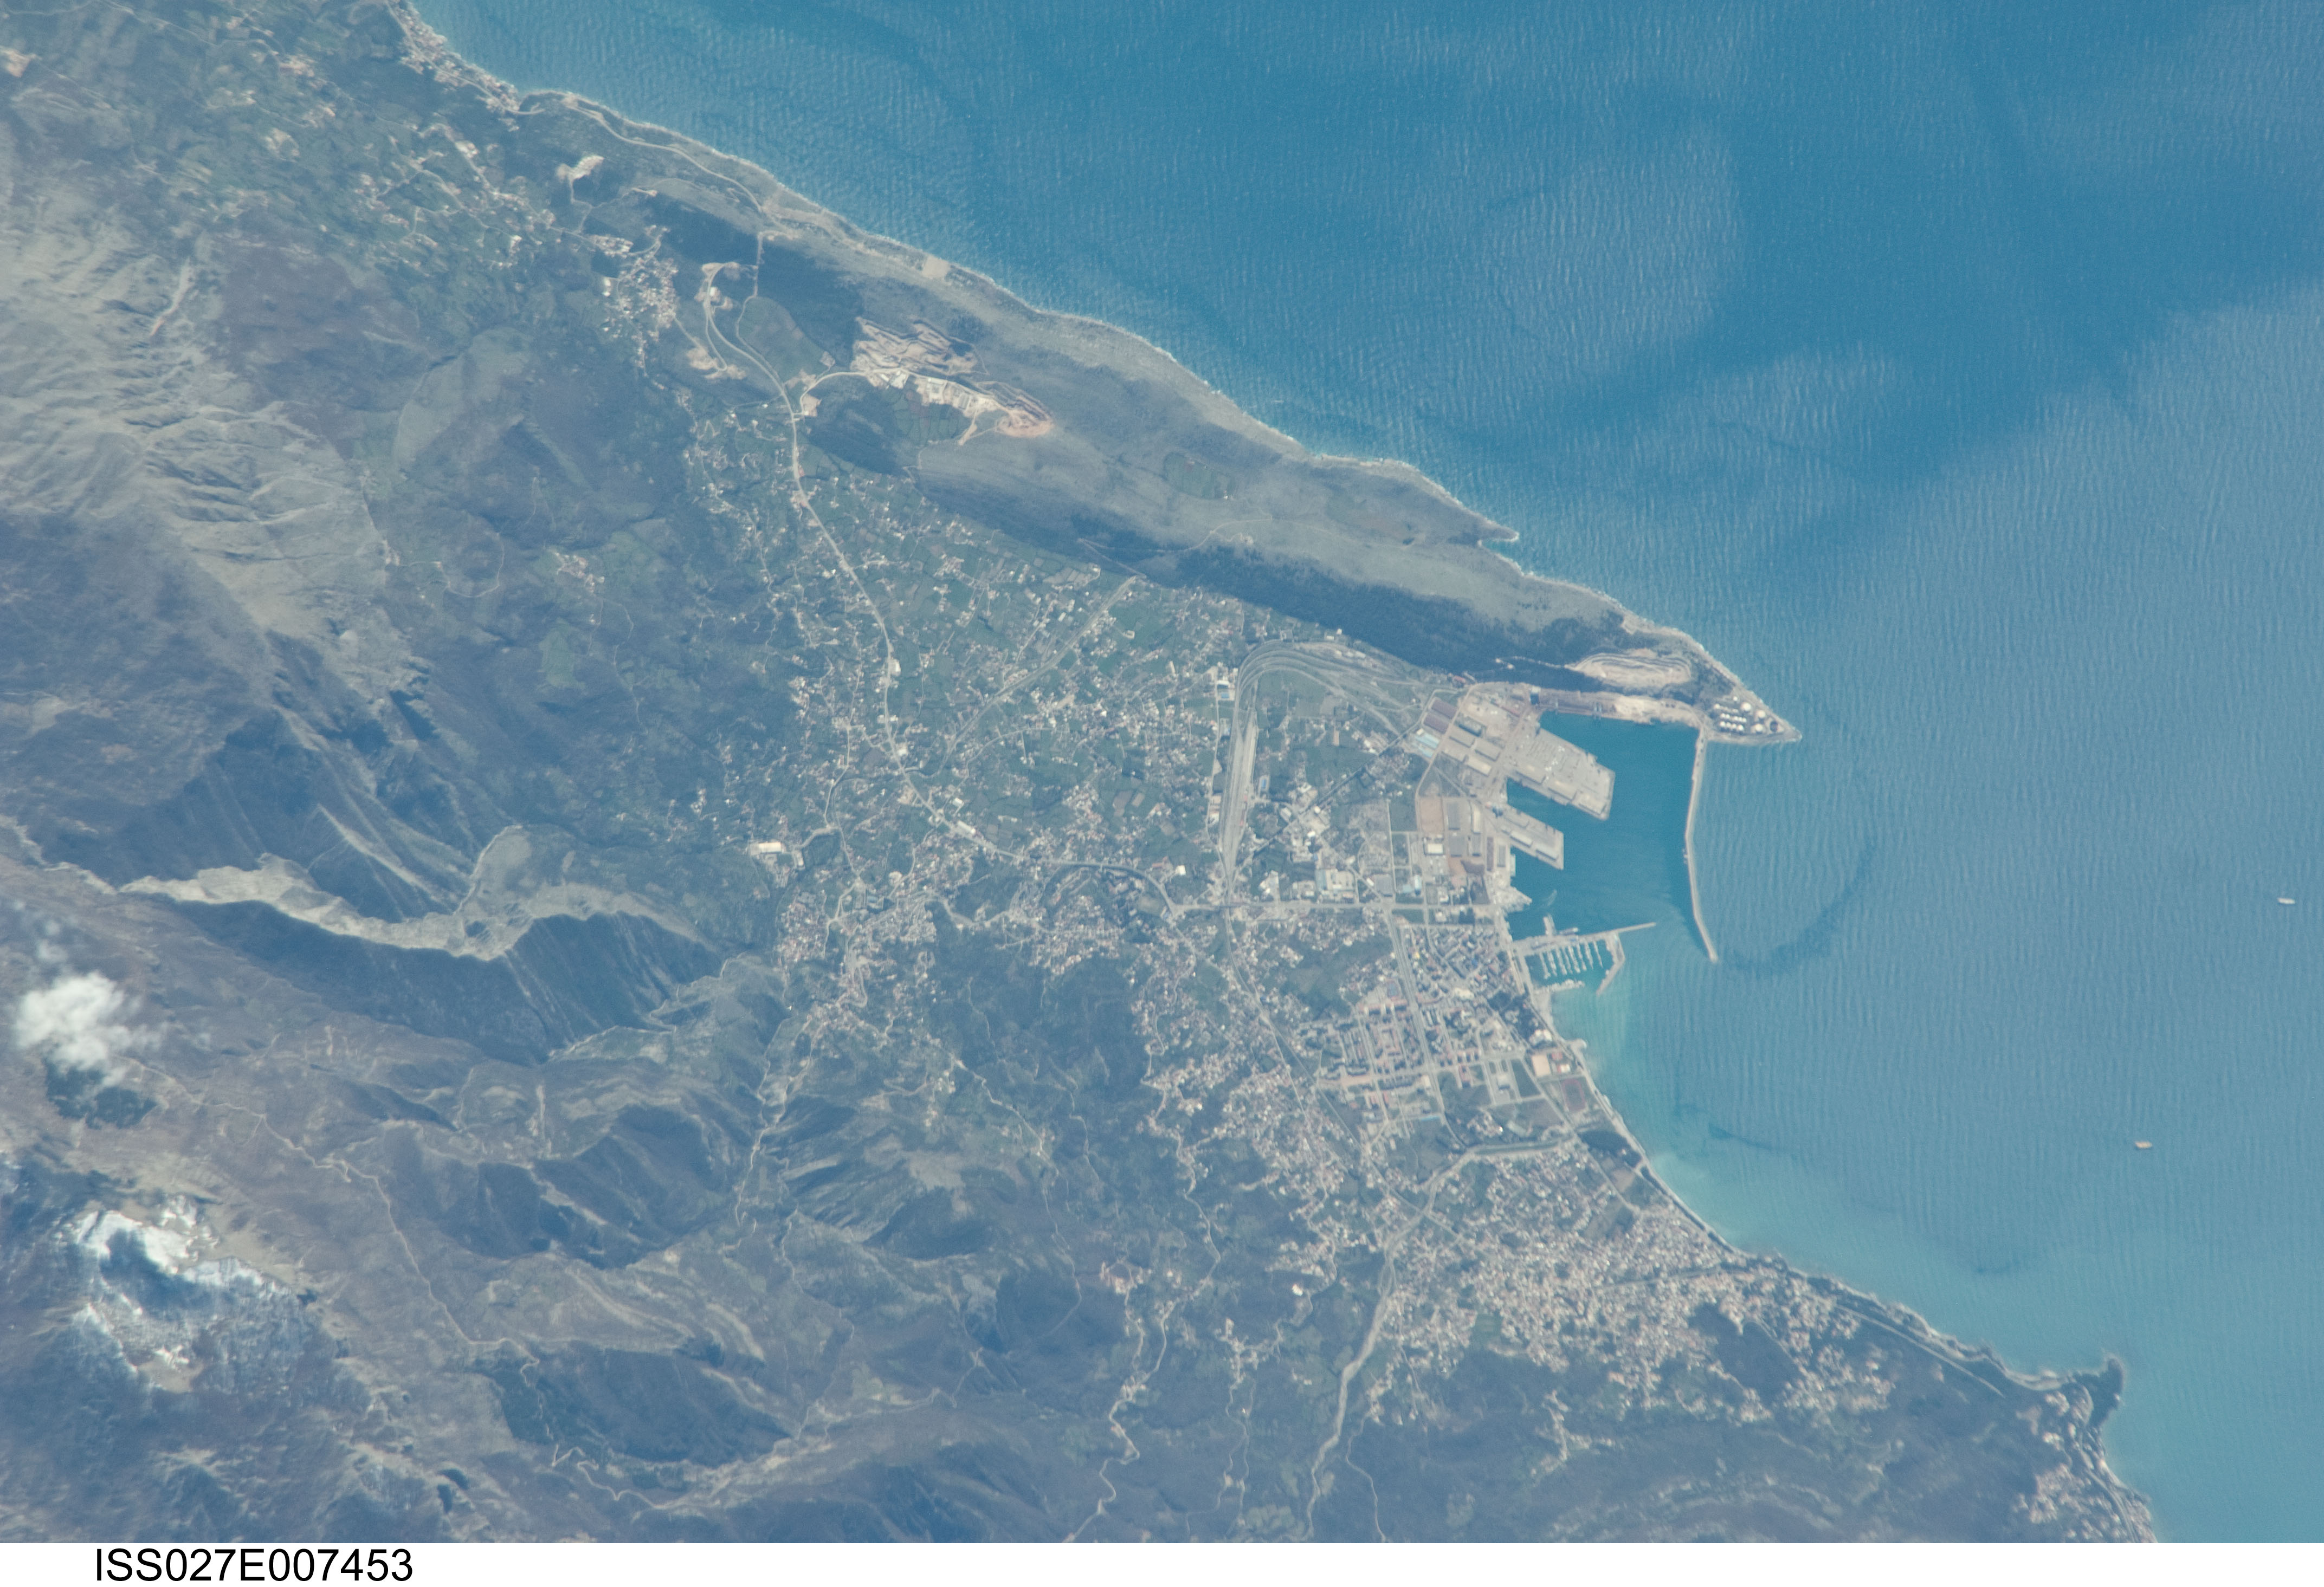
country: MONTENEGRO
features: RUMIJA MTS., BAR, SHIP PORT, ADRIATIC S.
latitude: 42.0
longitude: 18.9
